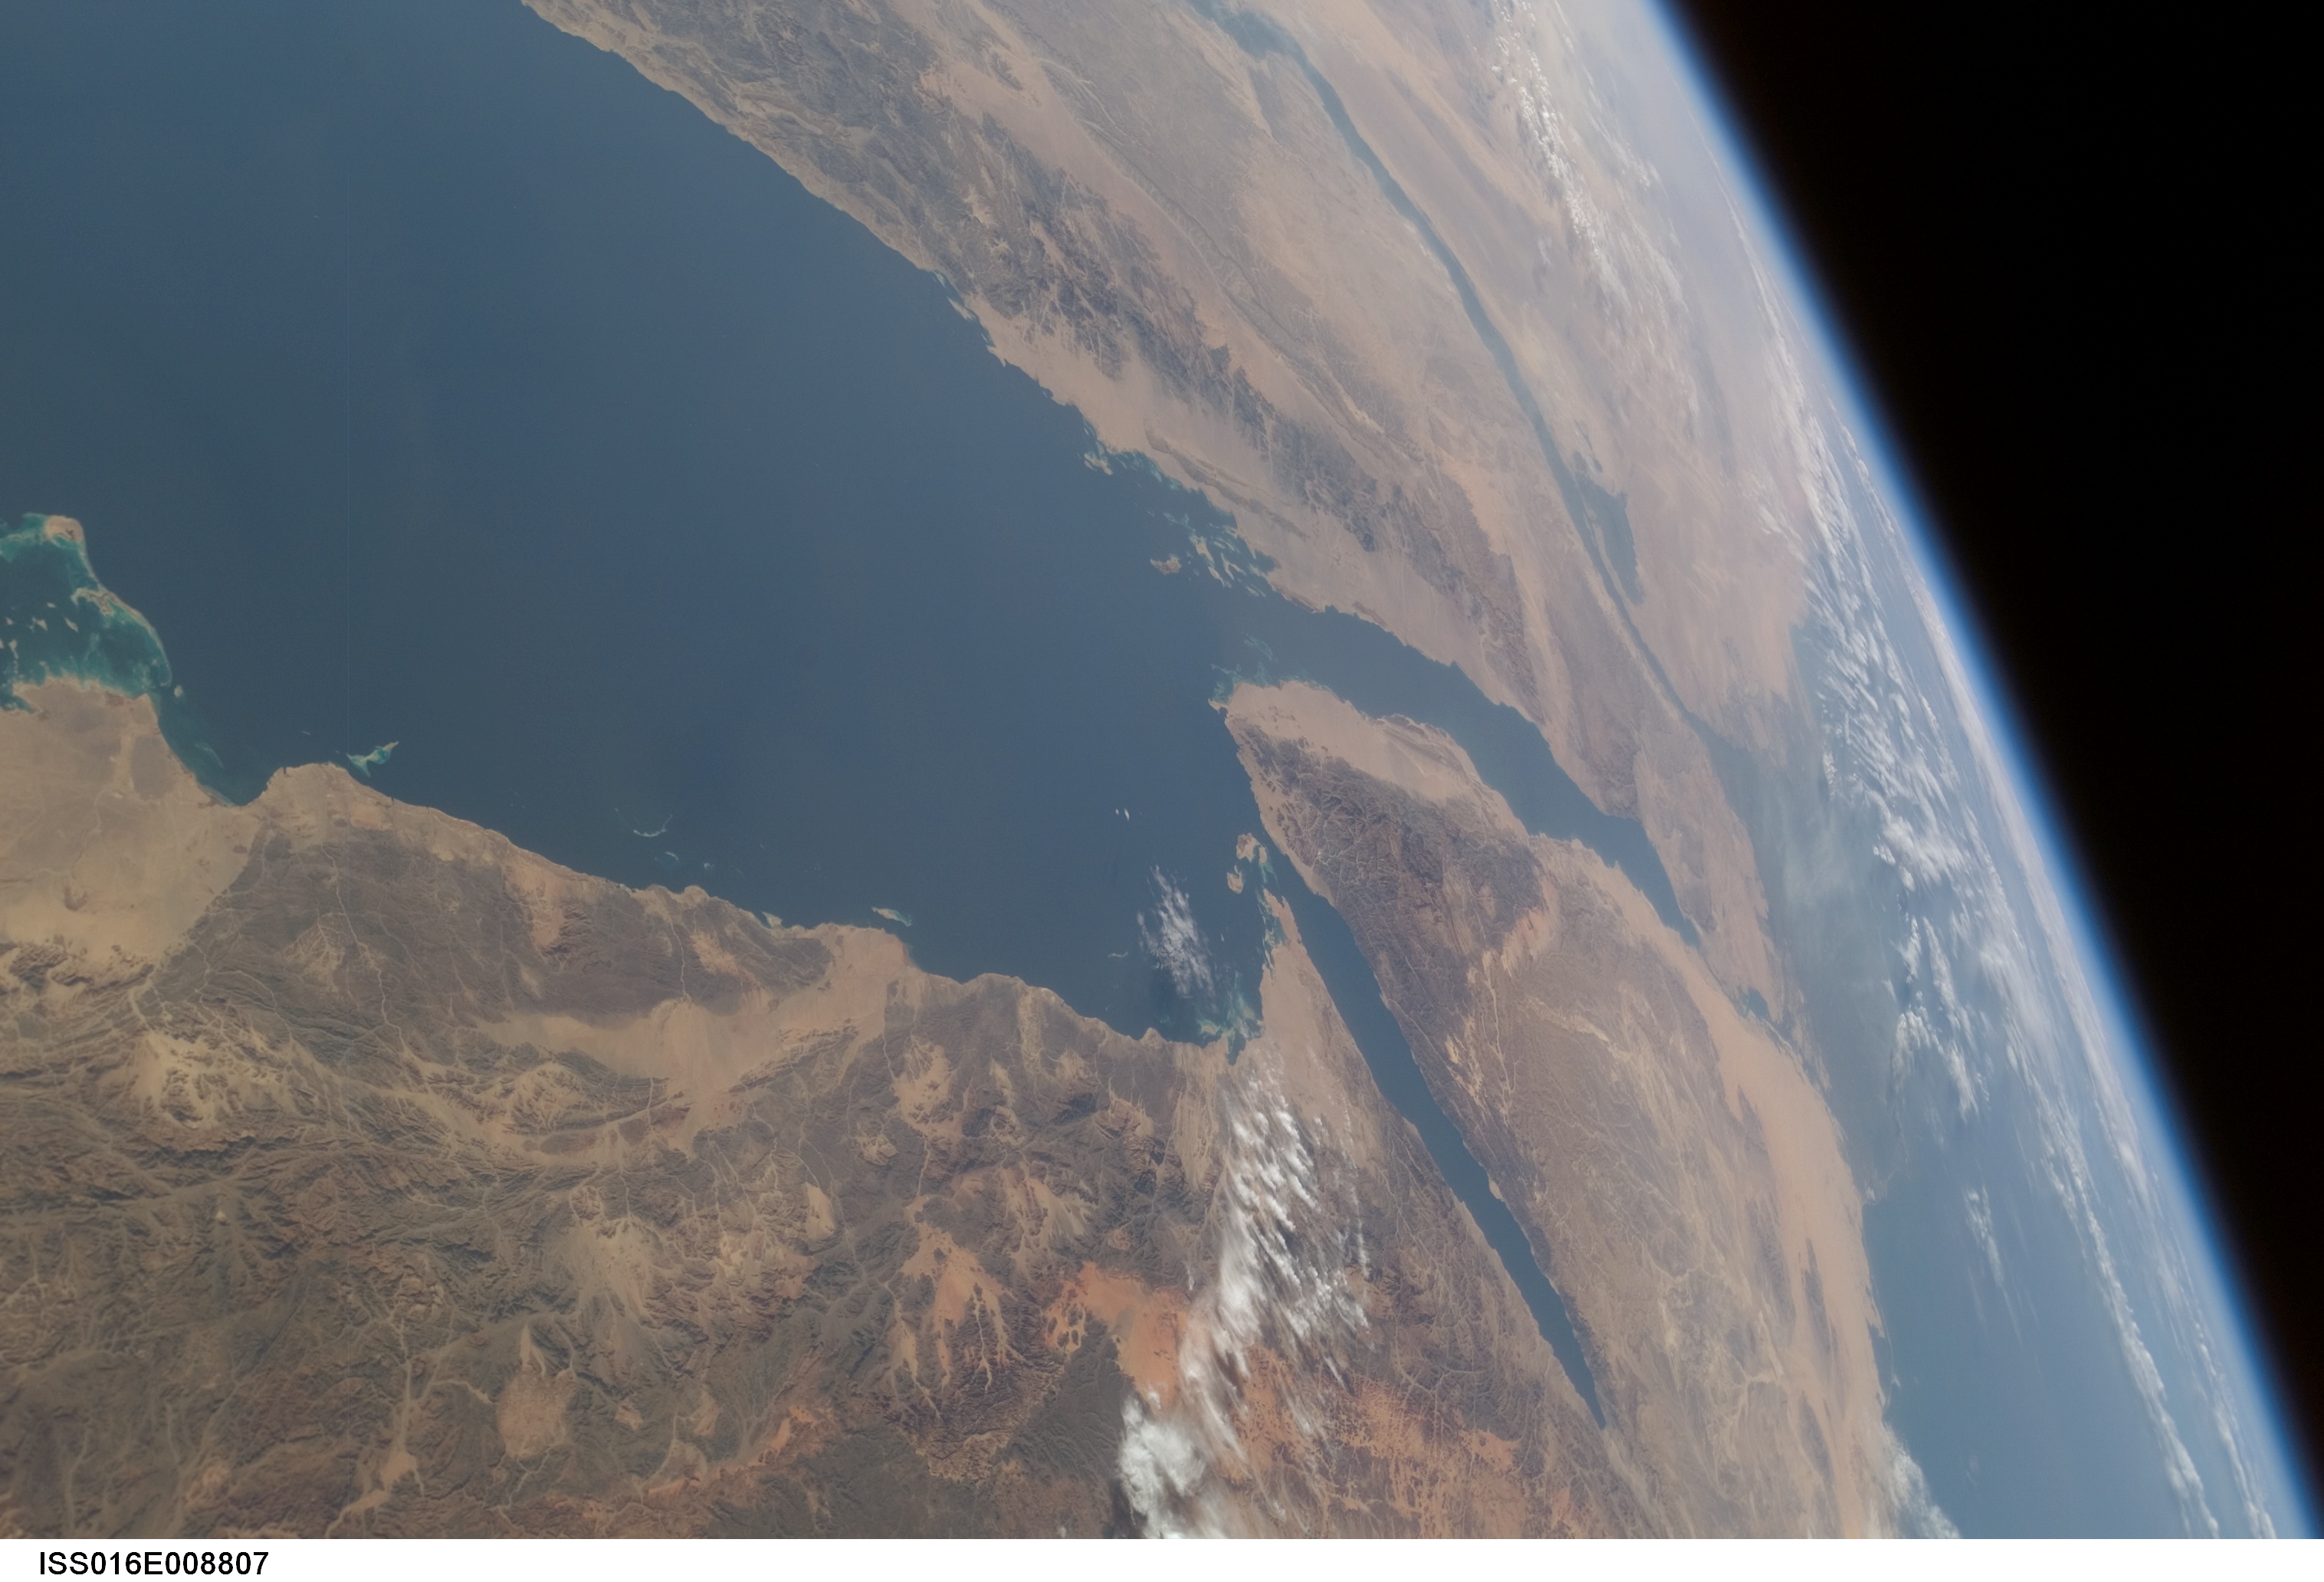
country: EGYPT
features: PAN-SINAI PENINSULA, RED SEA
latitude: 27.5
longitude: 34.5
